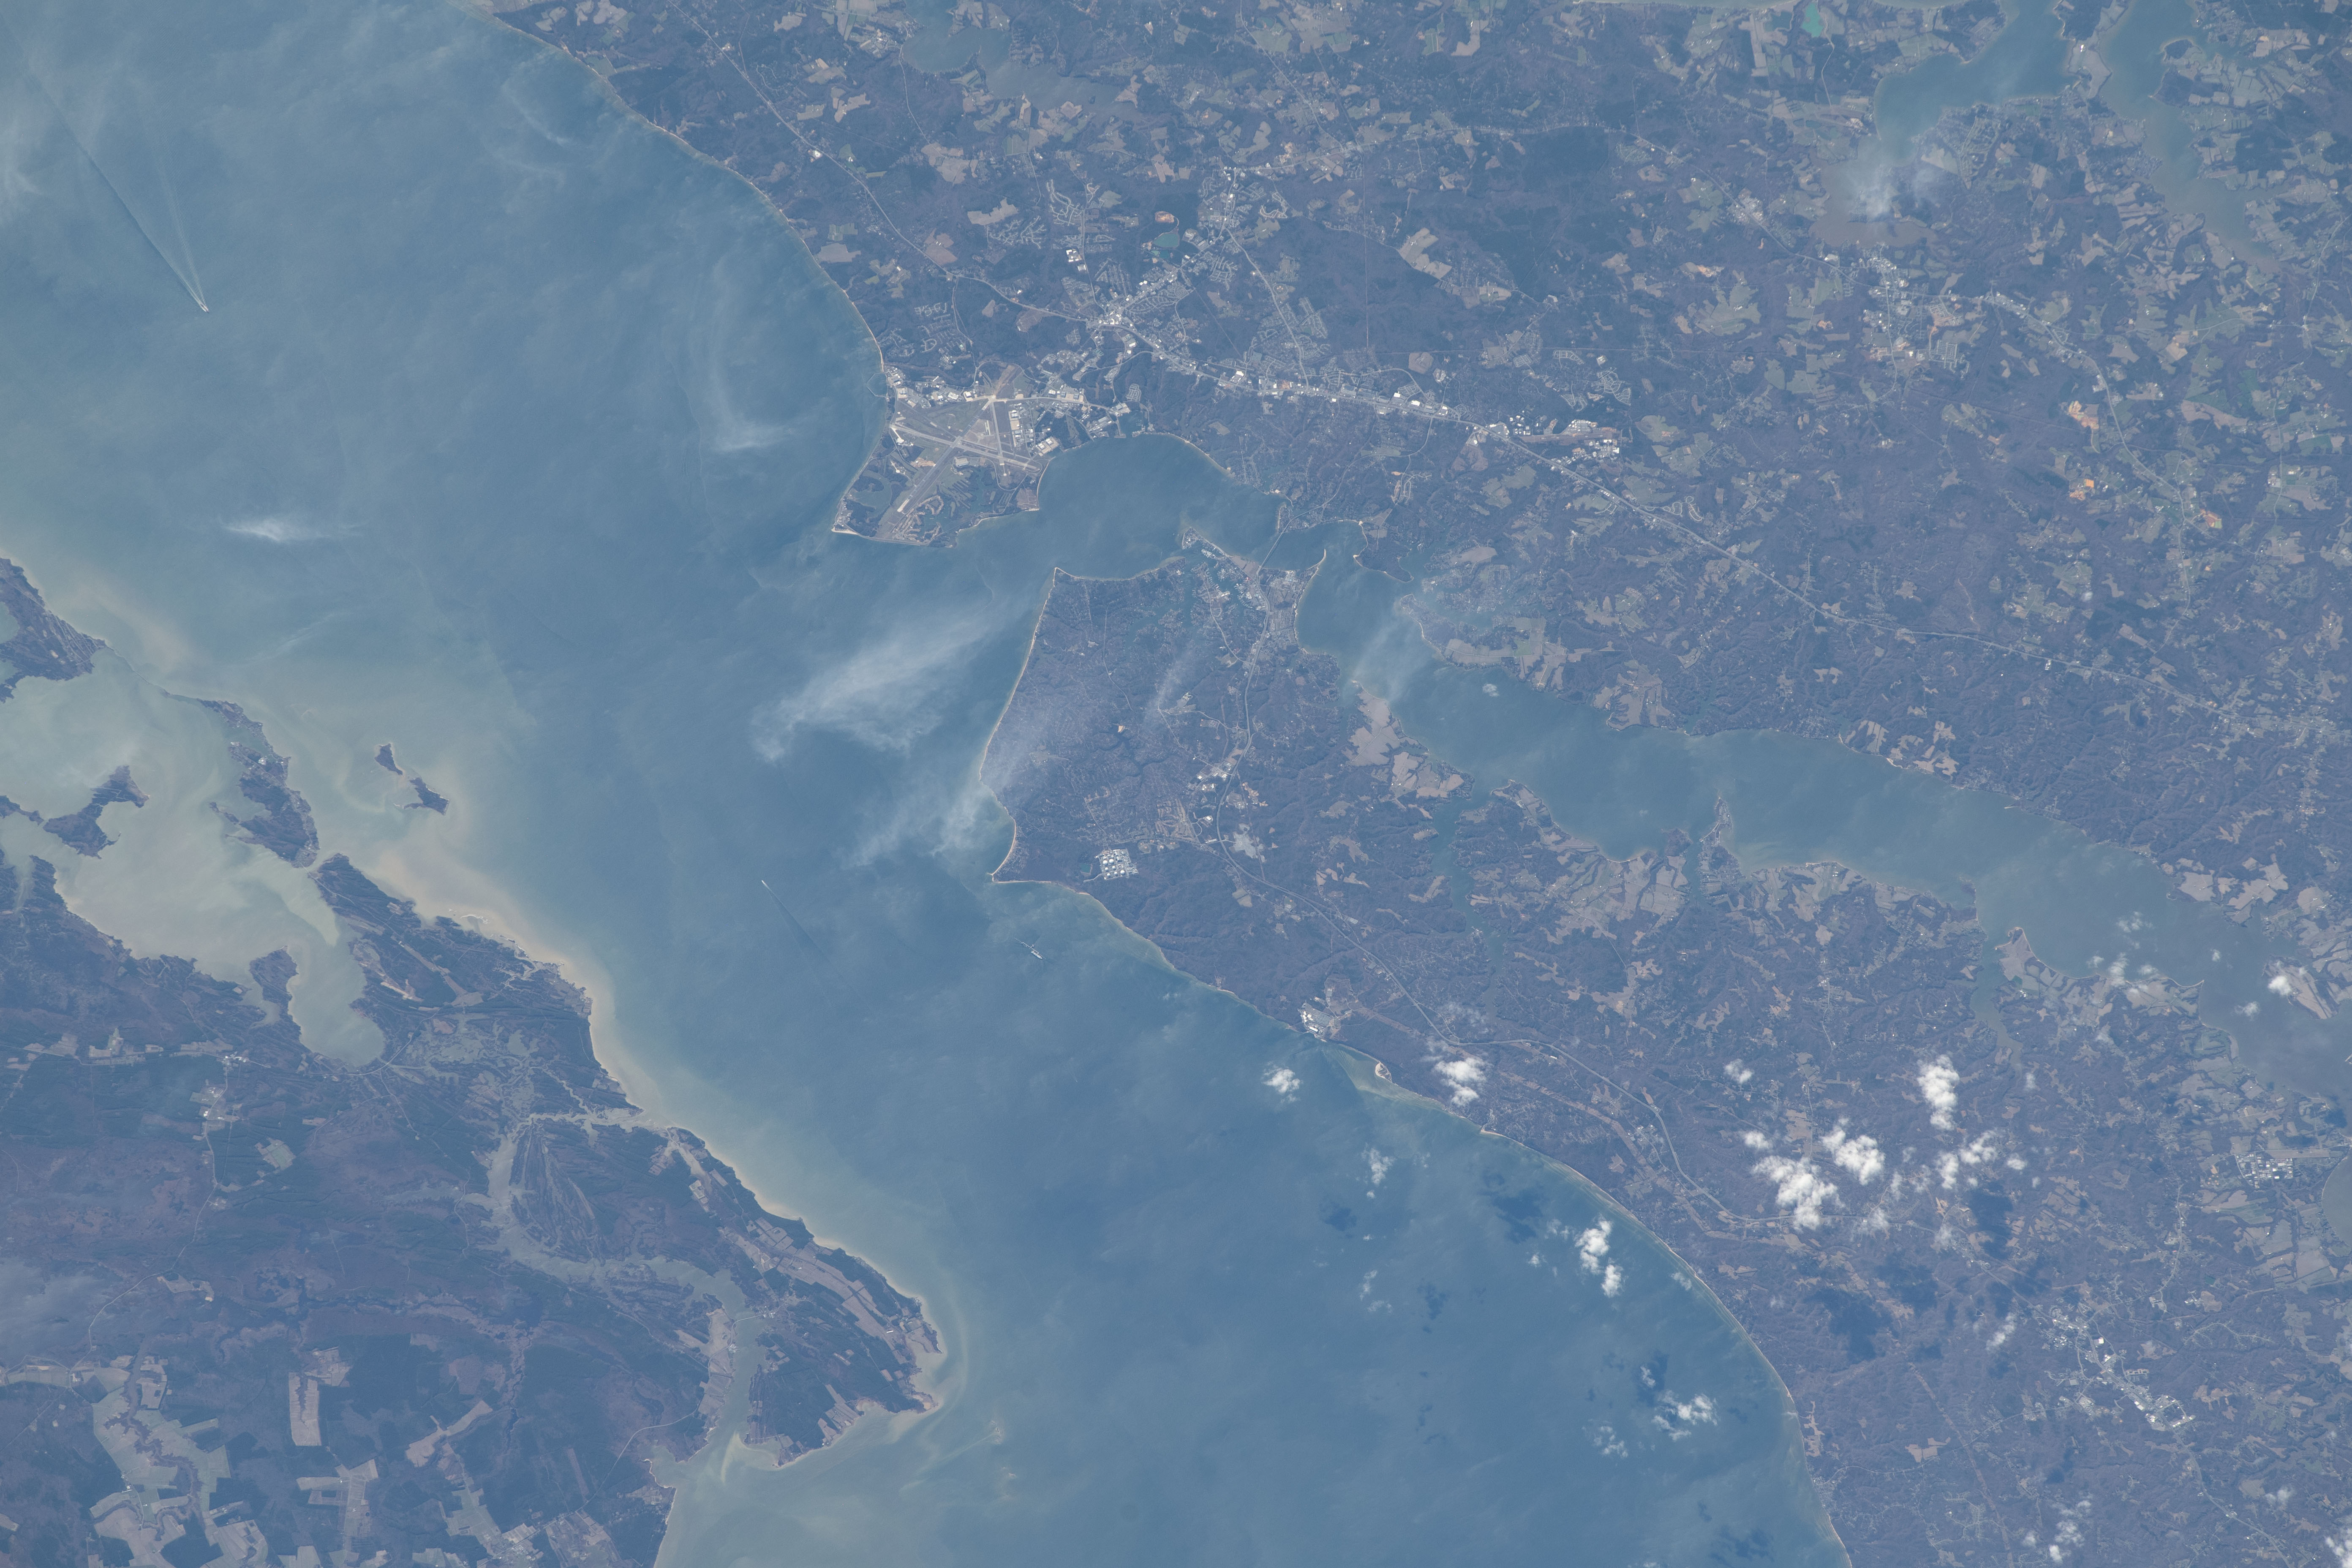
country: USA-MARYLAND
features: PATUXENT RIVER, CHESAPEAKE BAY, CALVERT SHORE SANCTUARY, BATTLE CREEK CYPRESS SWAMP
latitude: 38.4
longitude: -76.4
